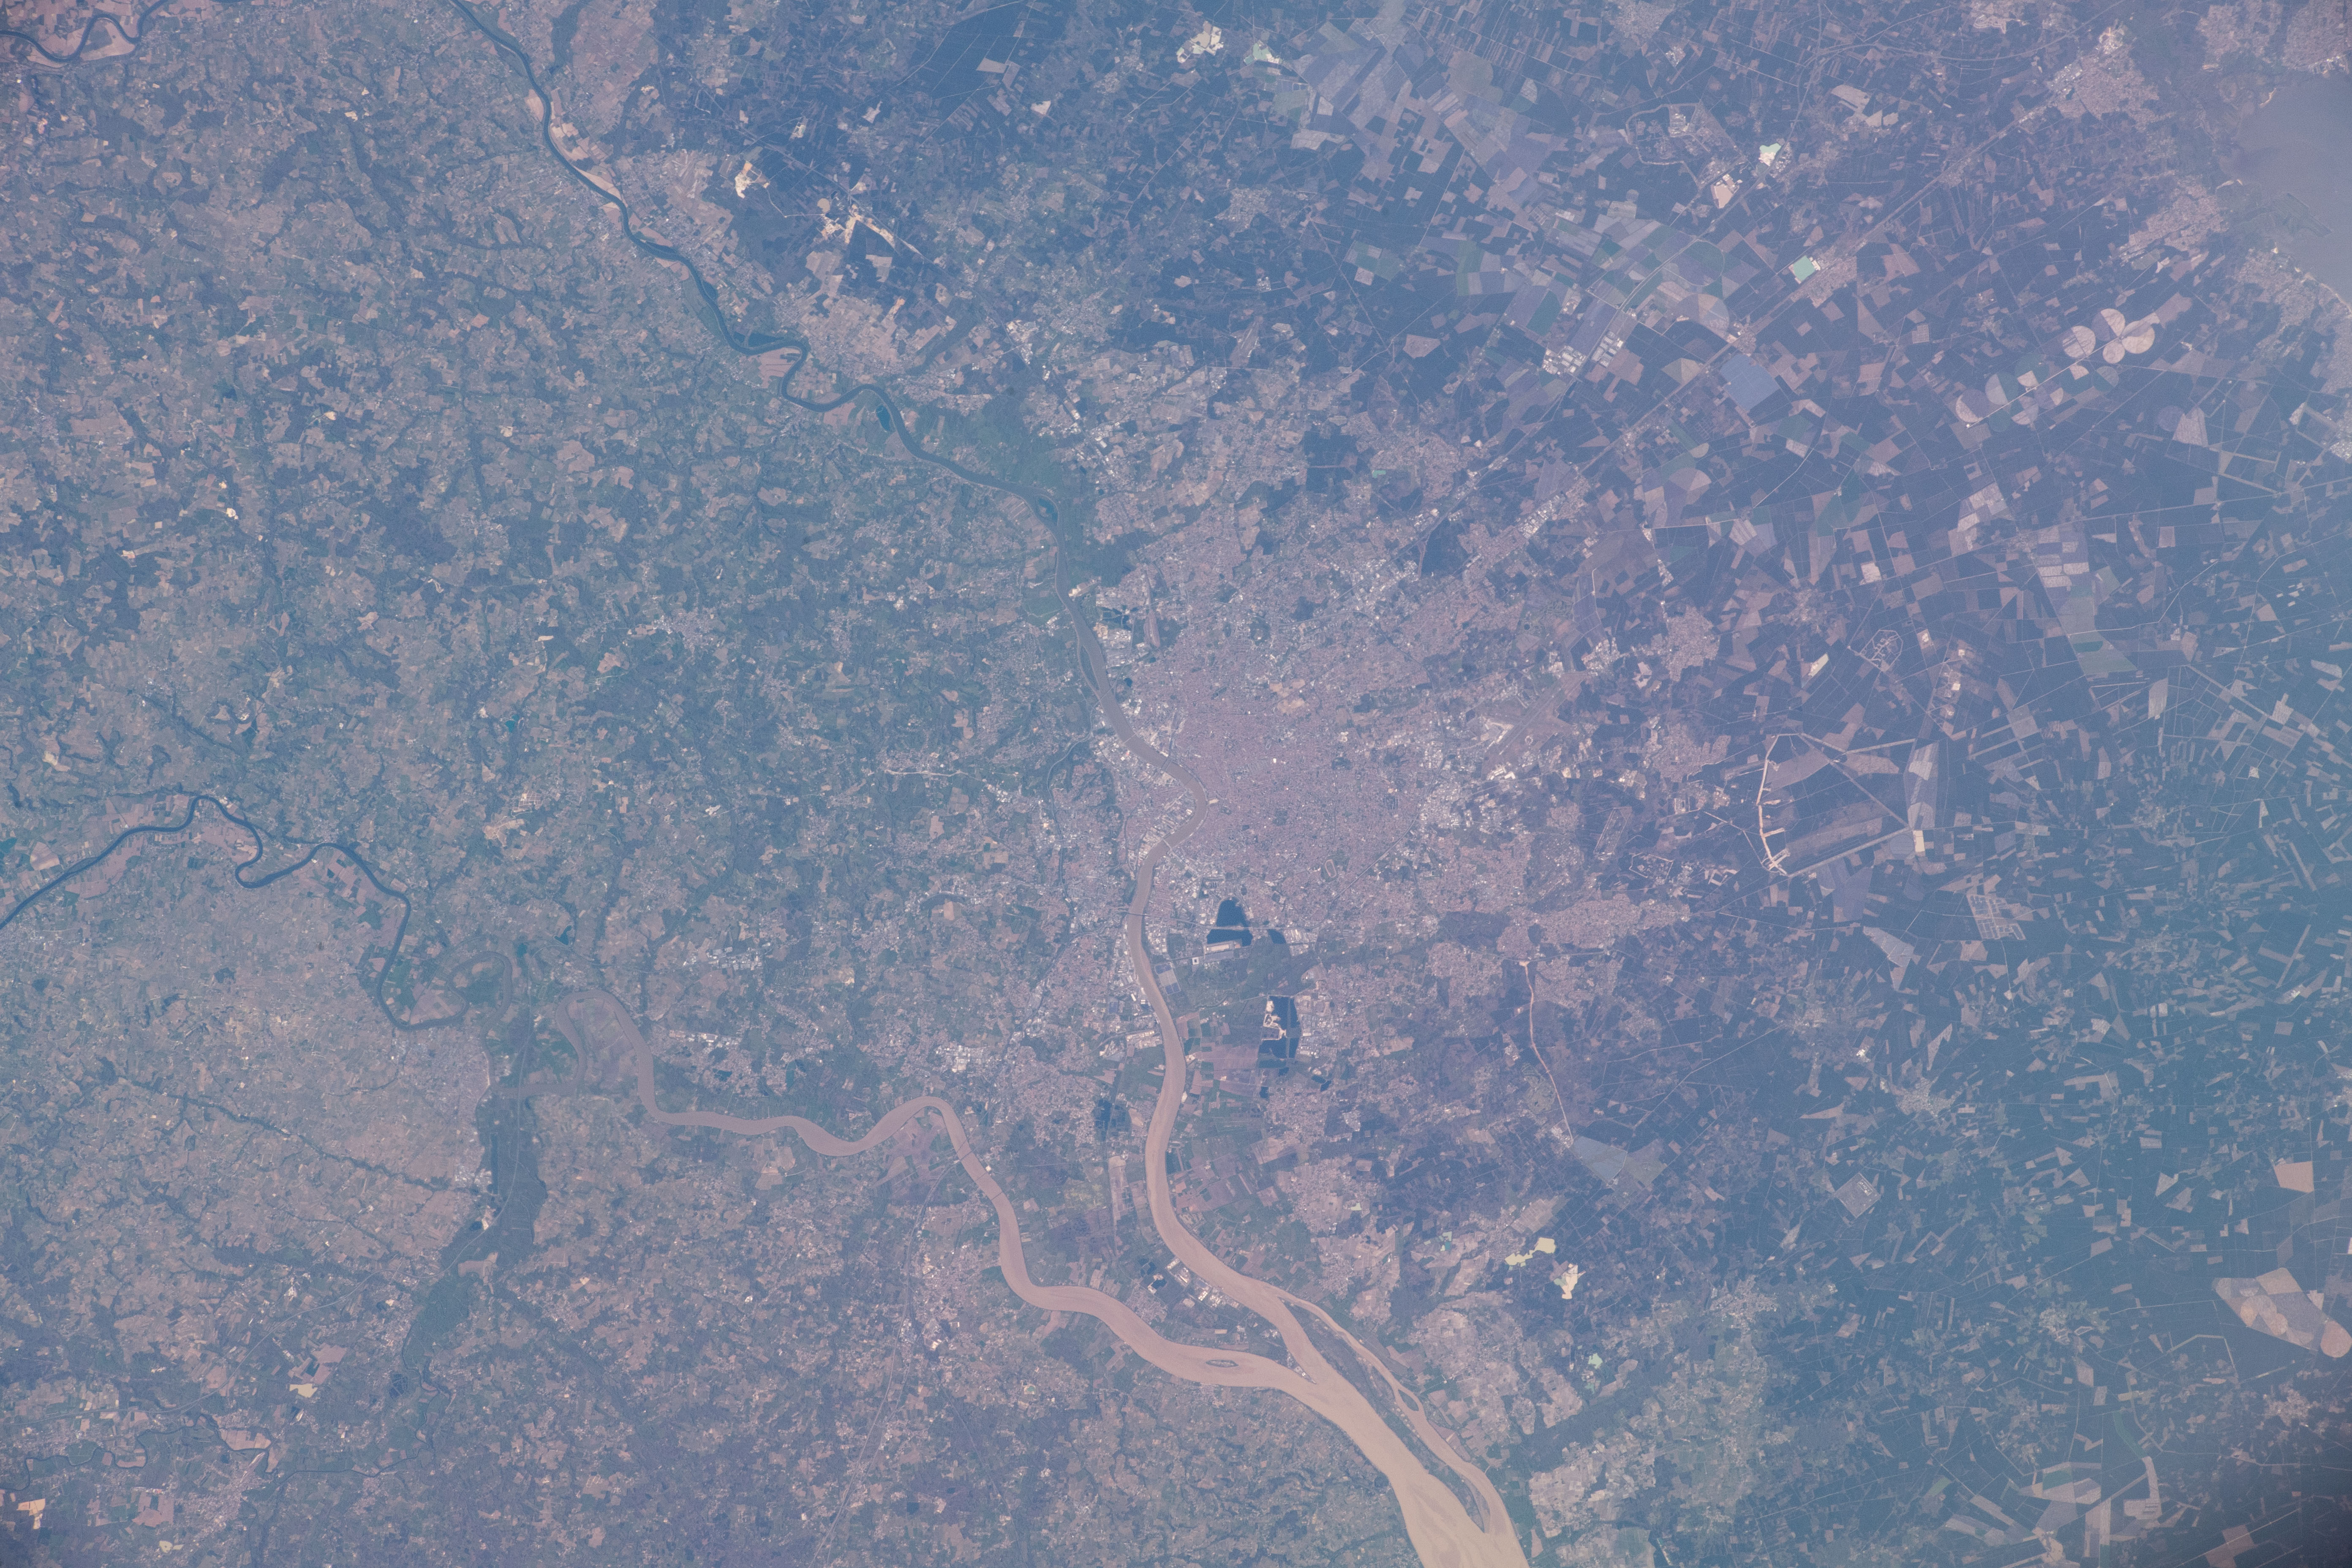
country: FRANCE
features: ARCACHON BAY, GIRONDA ESTUARY
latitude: 44.7
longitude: -0.4
